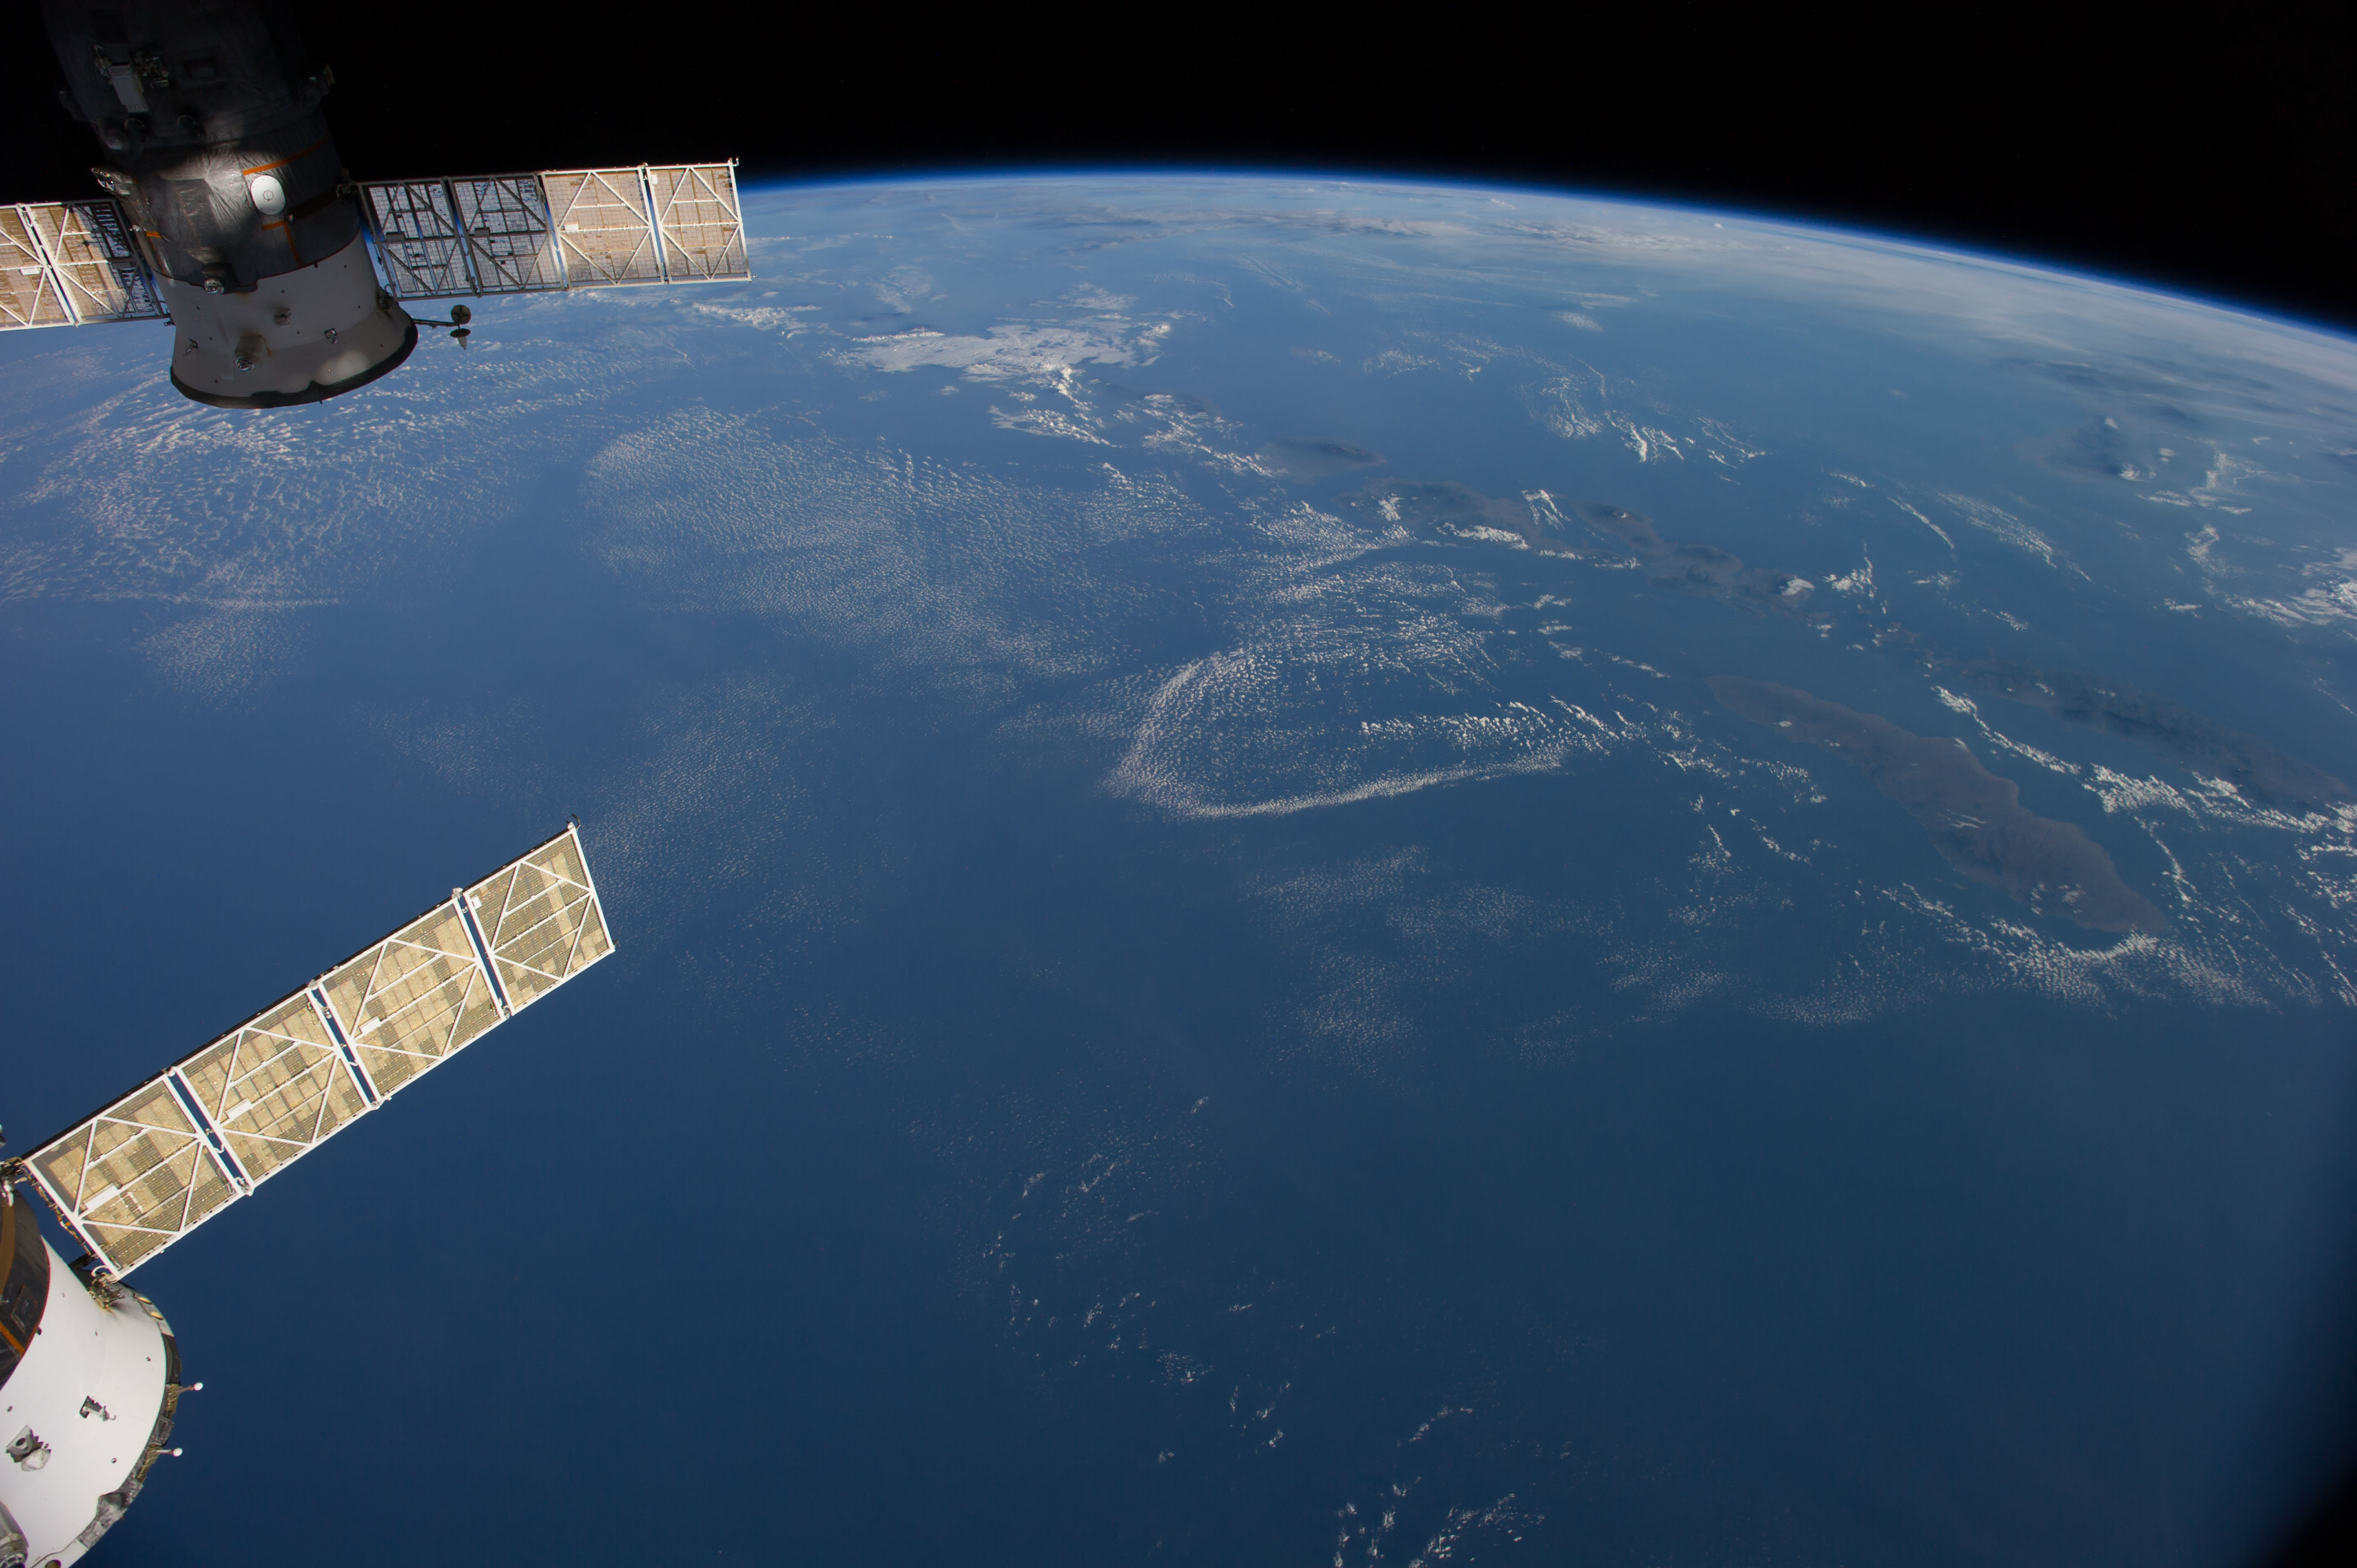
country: AUSTRALIA-WA
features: JAVA S., BALI S., FLORES S., W. NUSA TENGGARA, ATMOSPHERIC LIMB
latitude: -11.5
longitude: 116.5
